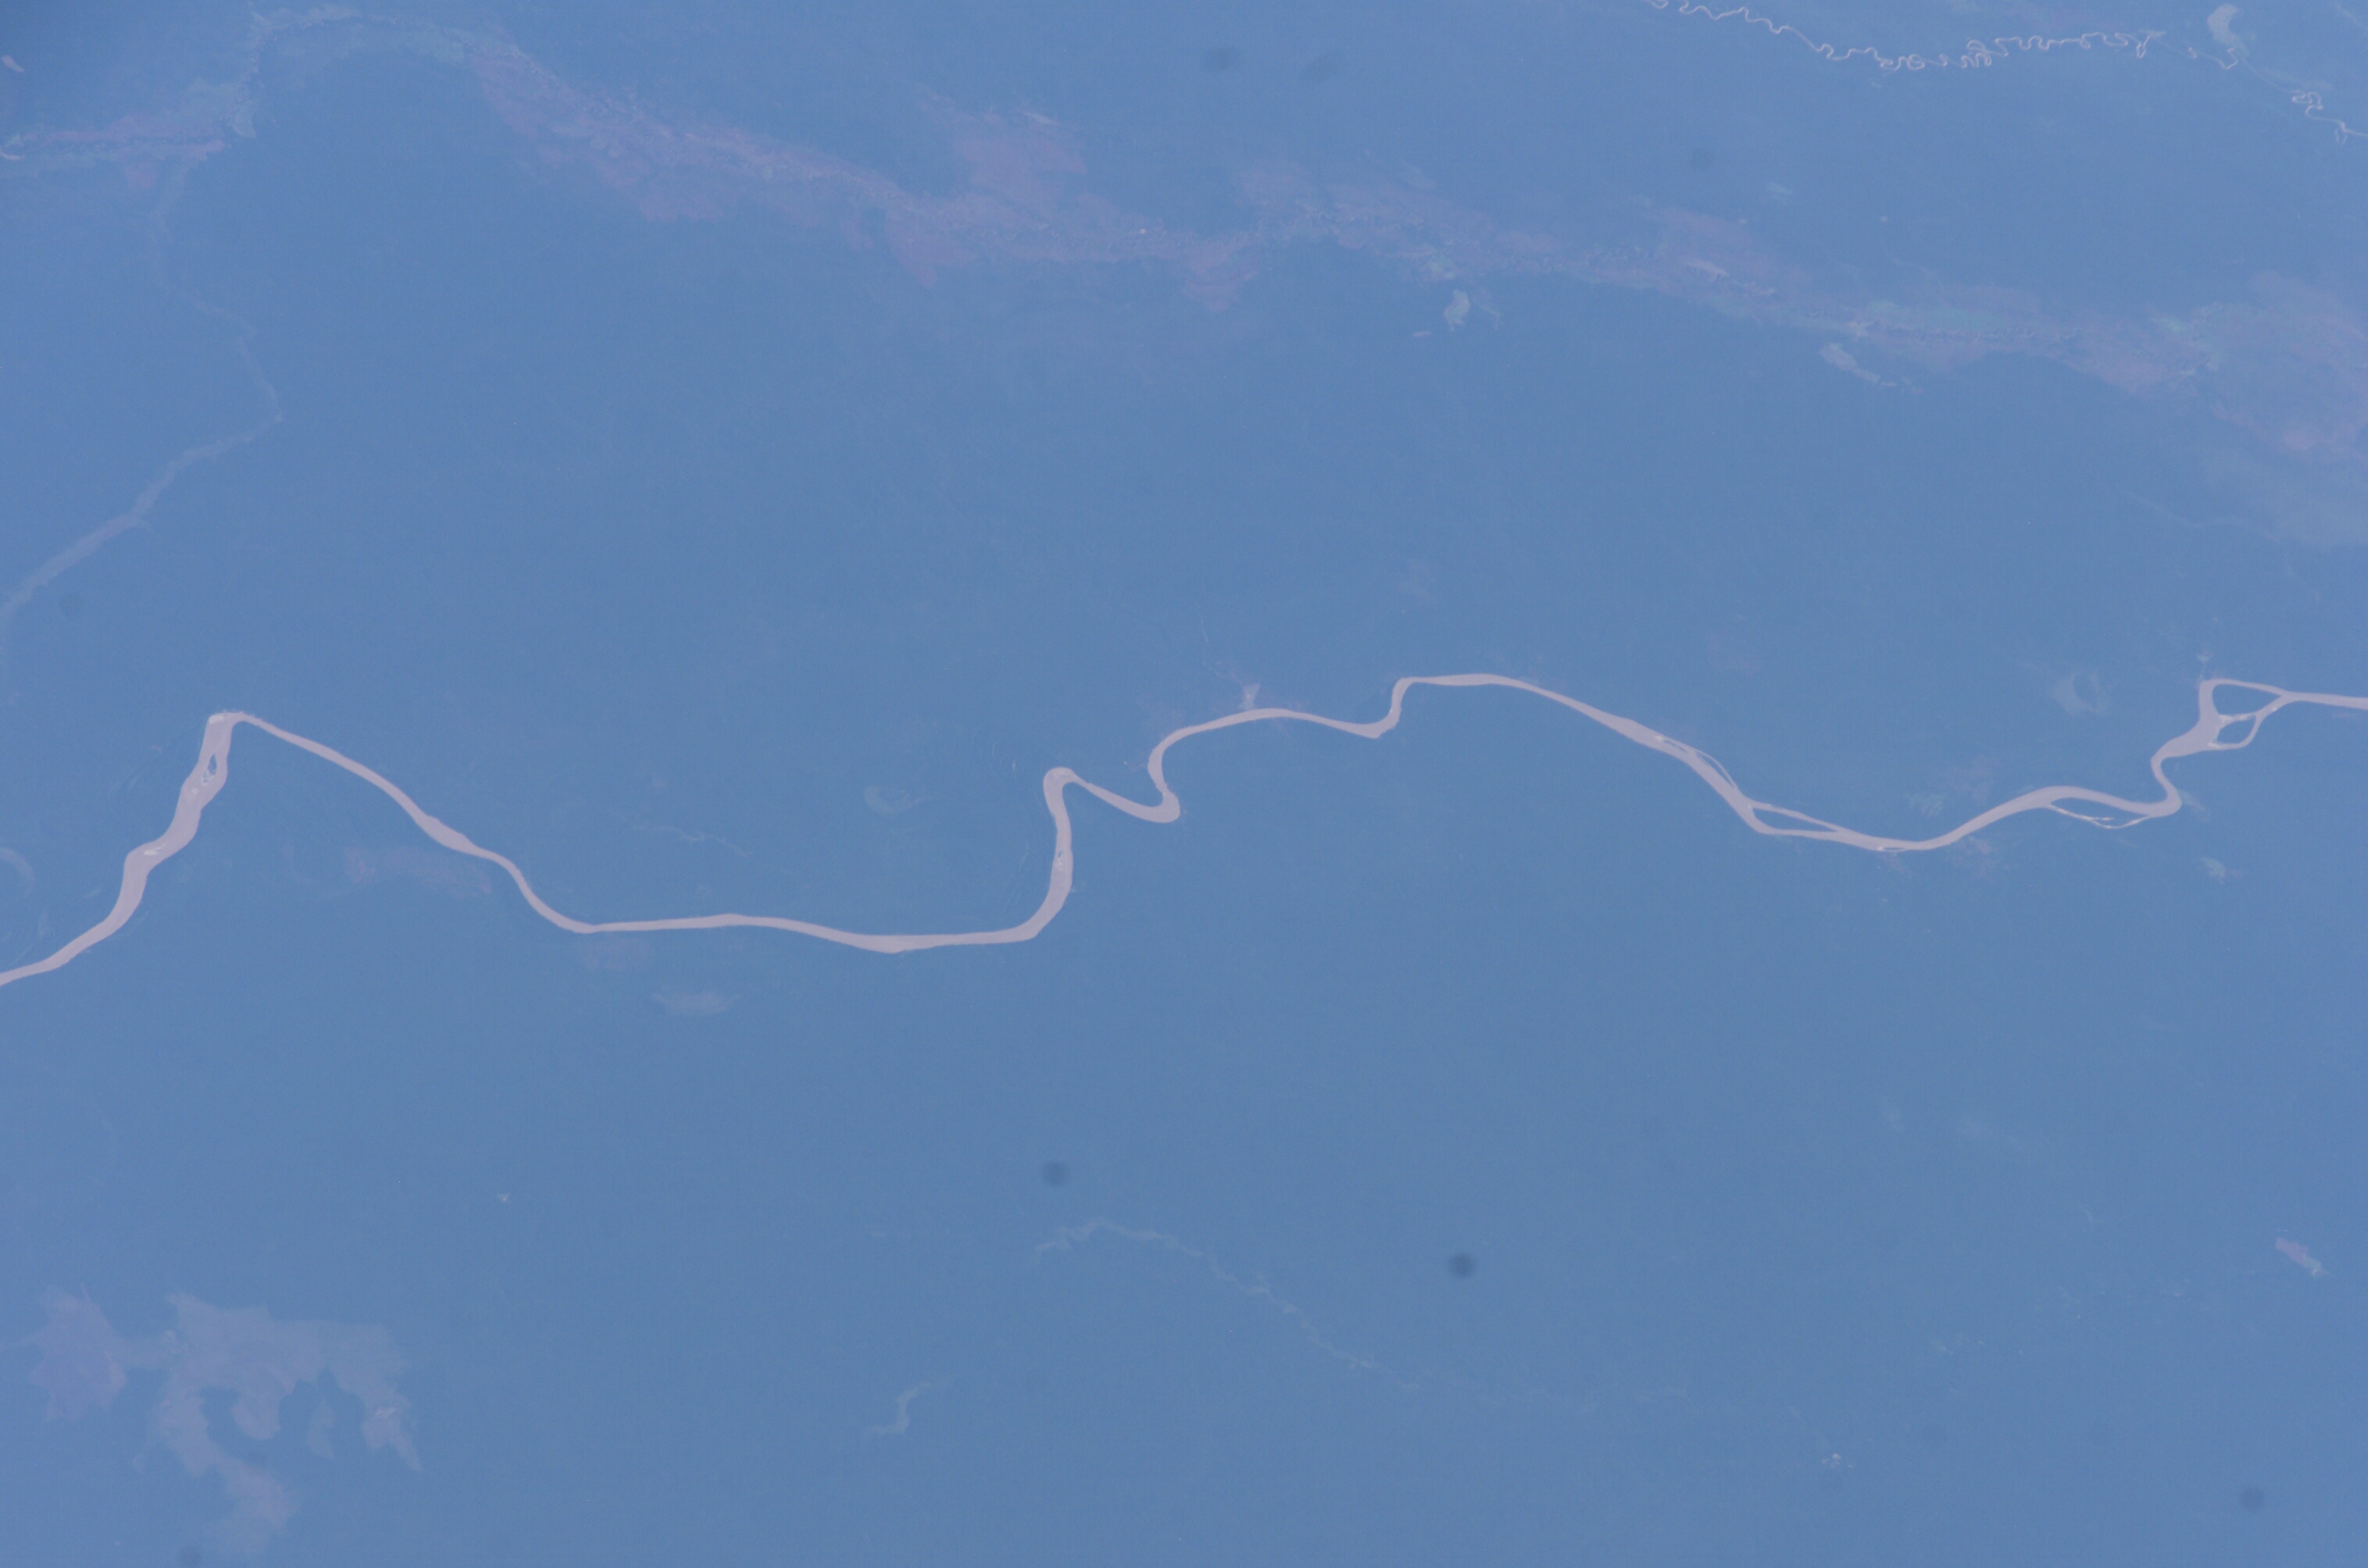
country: BOLIVIA
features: MADRE DE DIOS R., MUNURIPI R.
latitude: -12.0
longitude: -68.0
